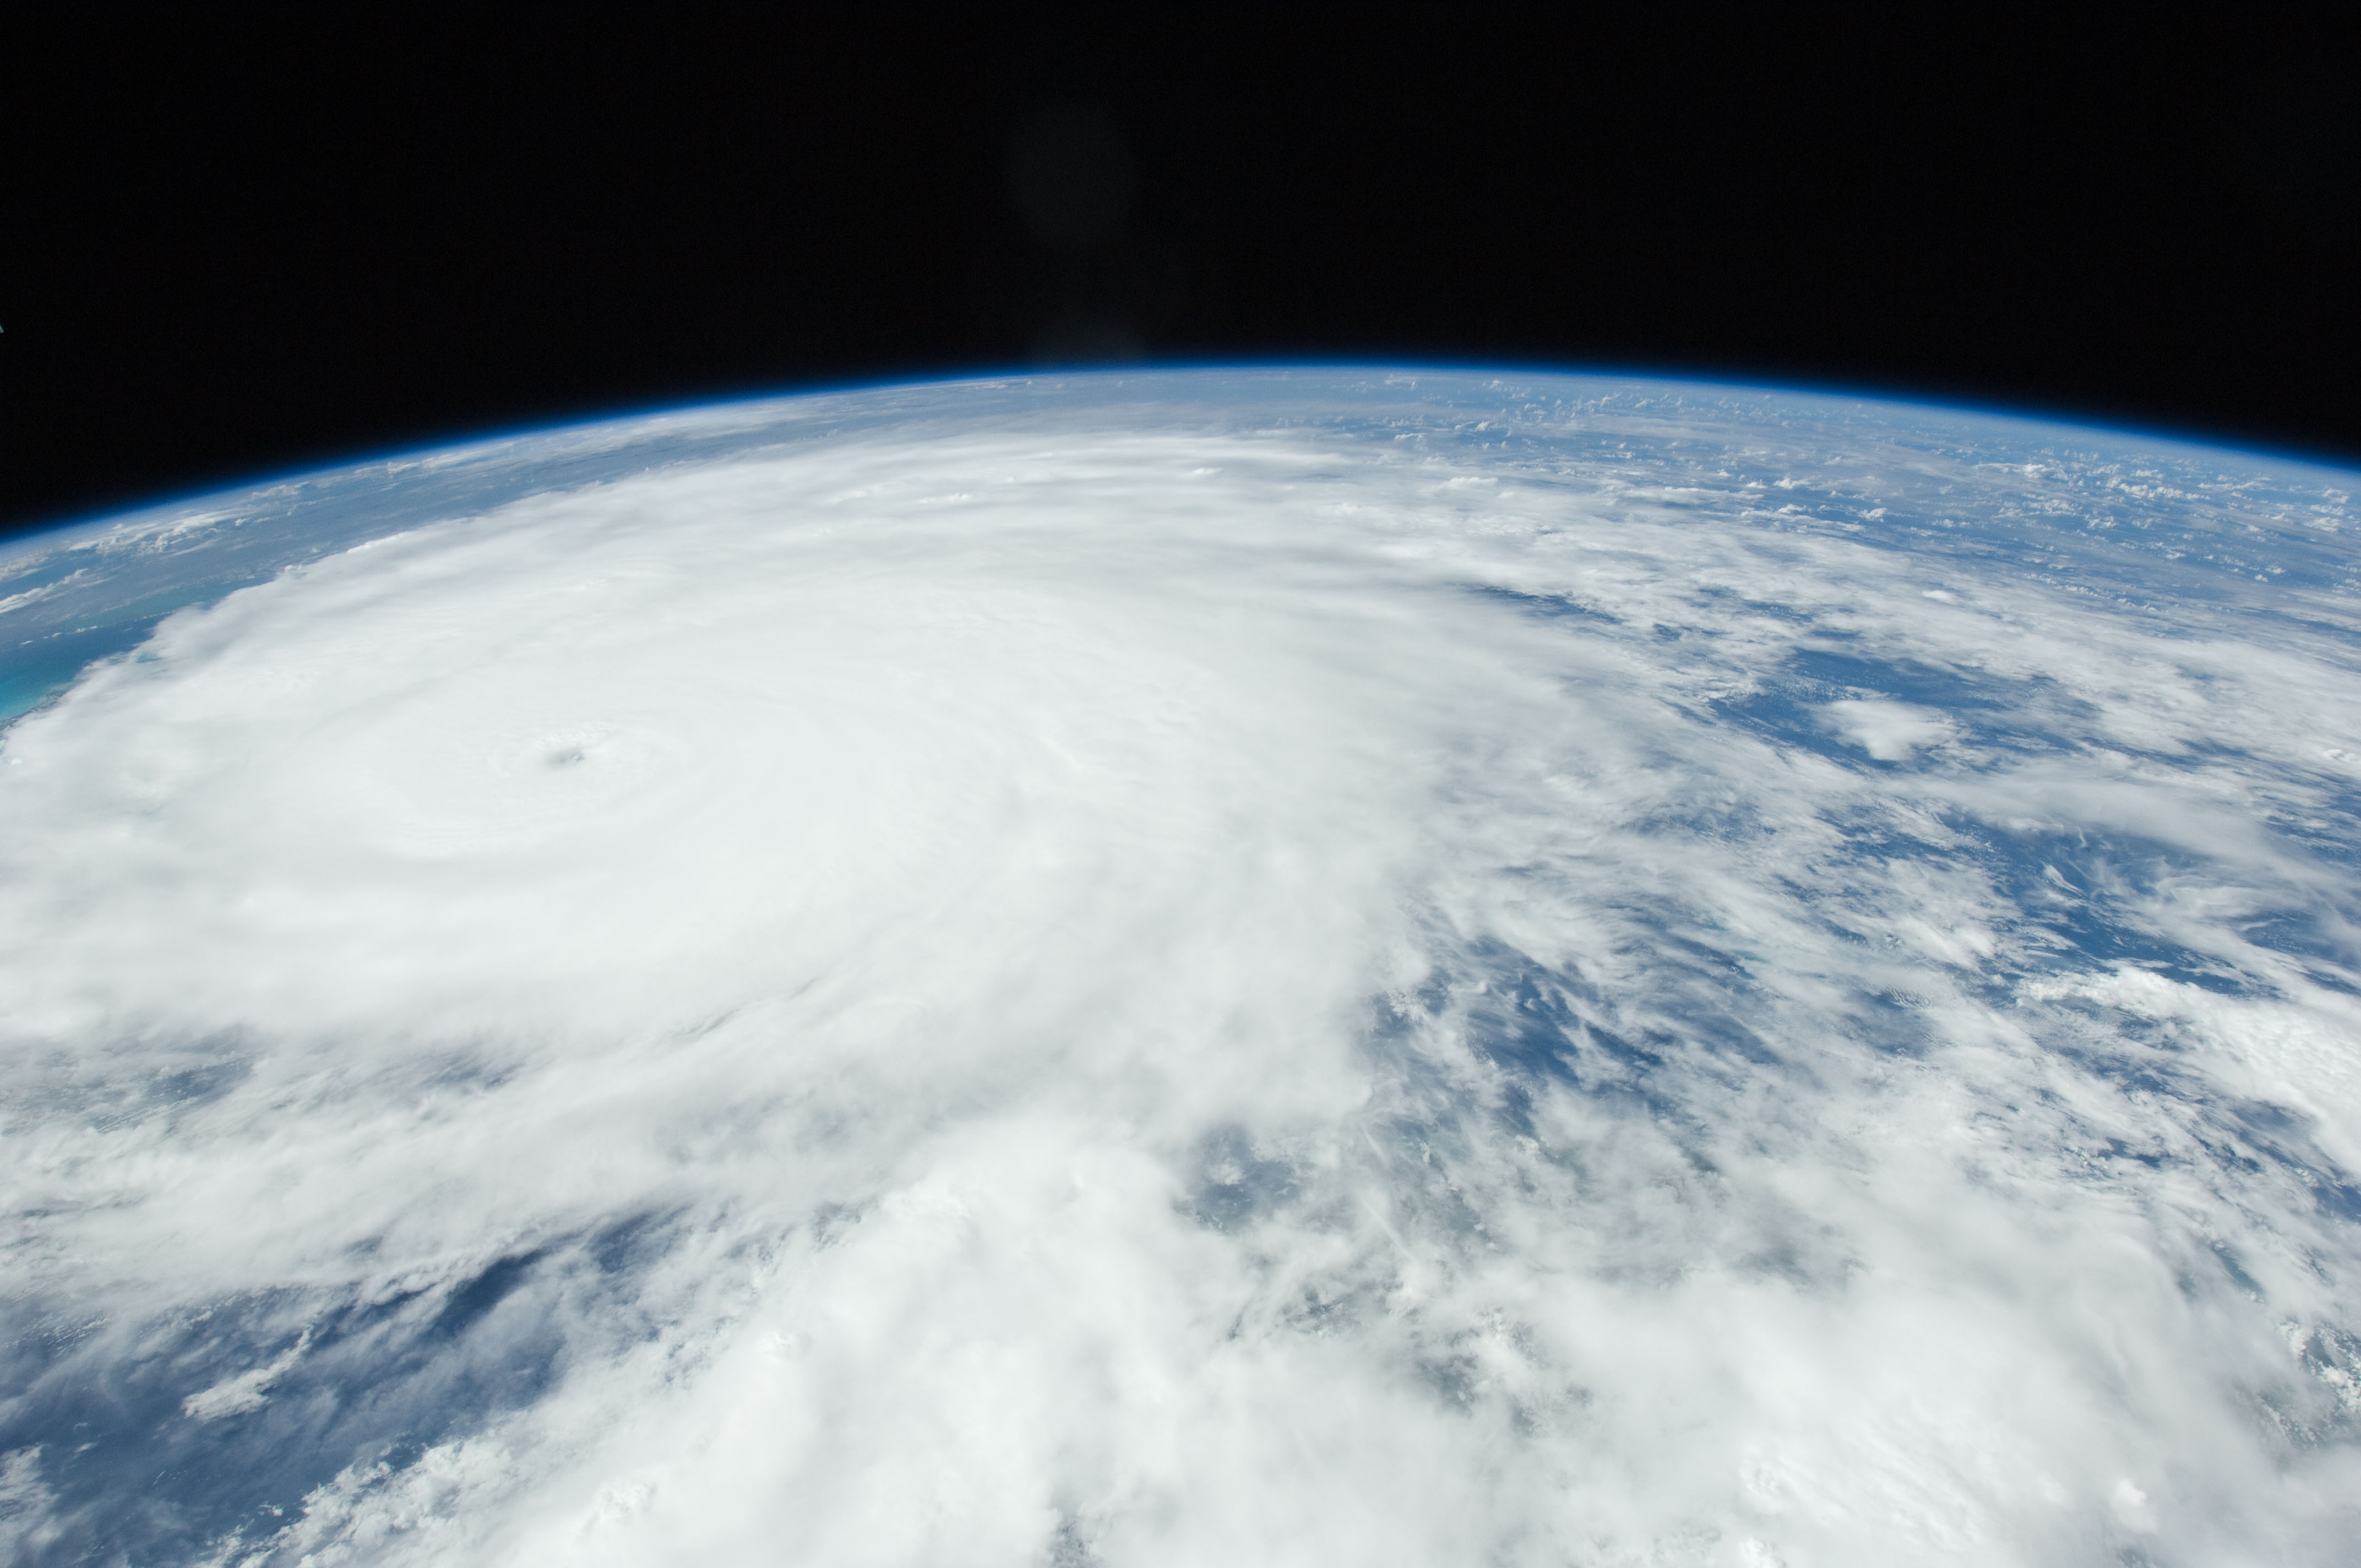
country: BAHAMAS
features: PAN-HURRICANE IRENE, ATLANTIC O., EYE, STORM BANDS
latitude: 23.5
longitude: -74.5
